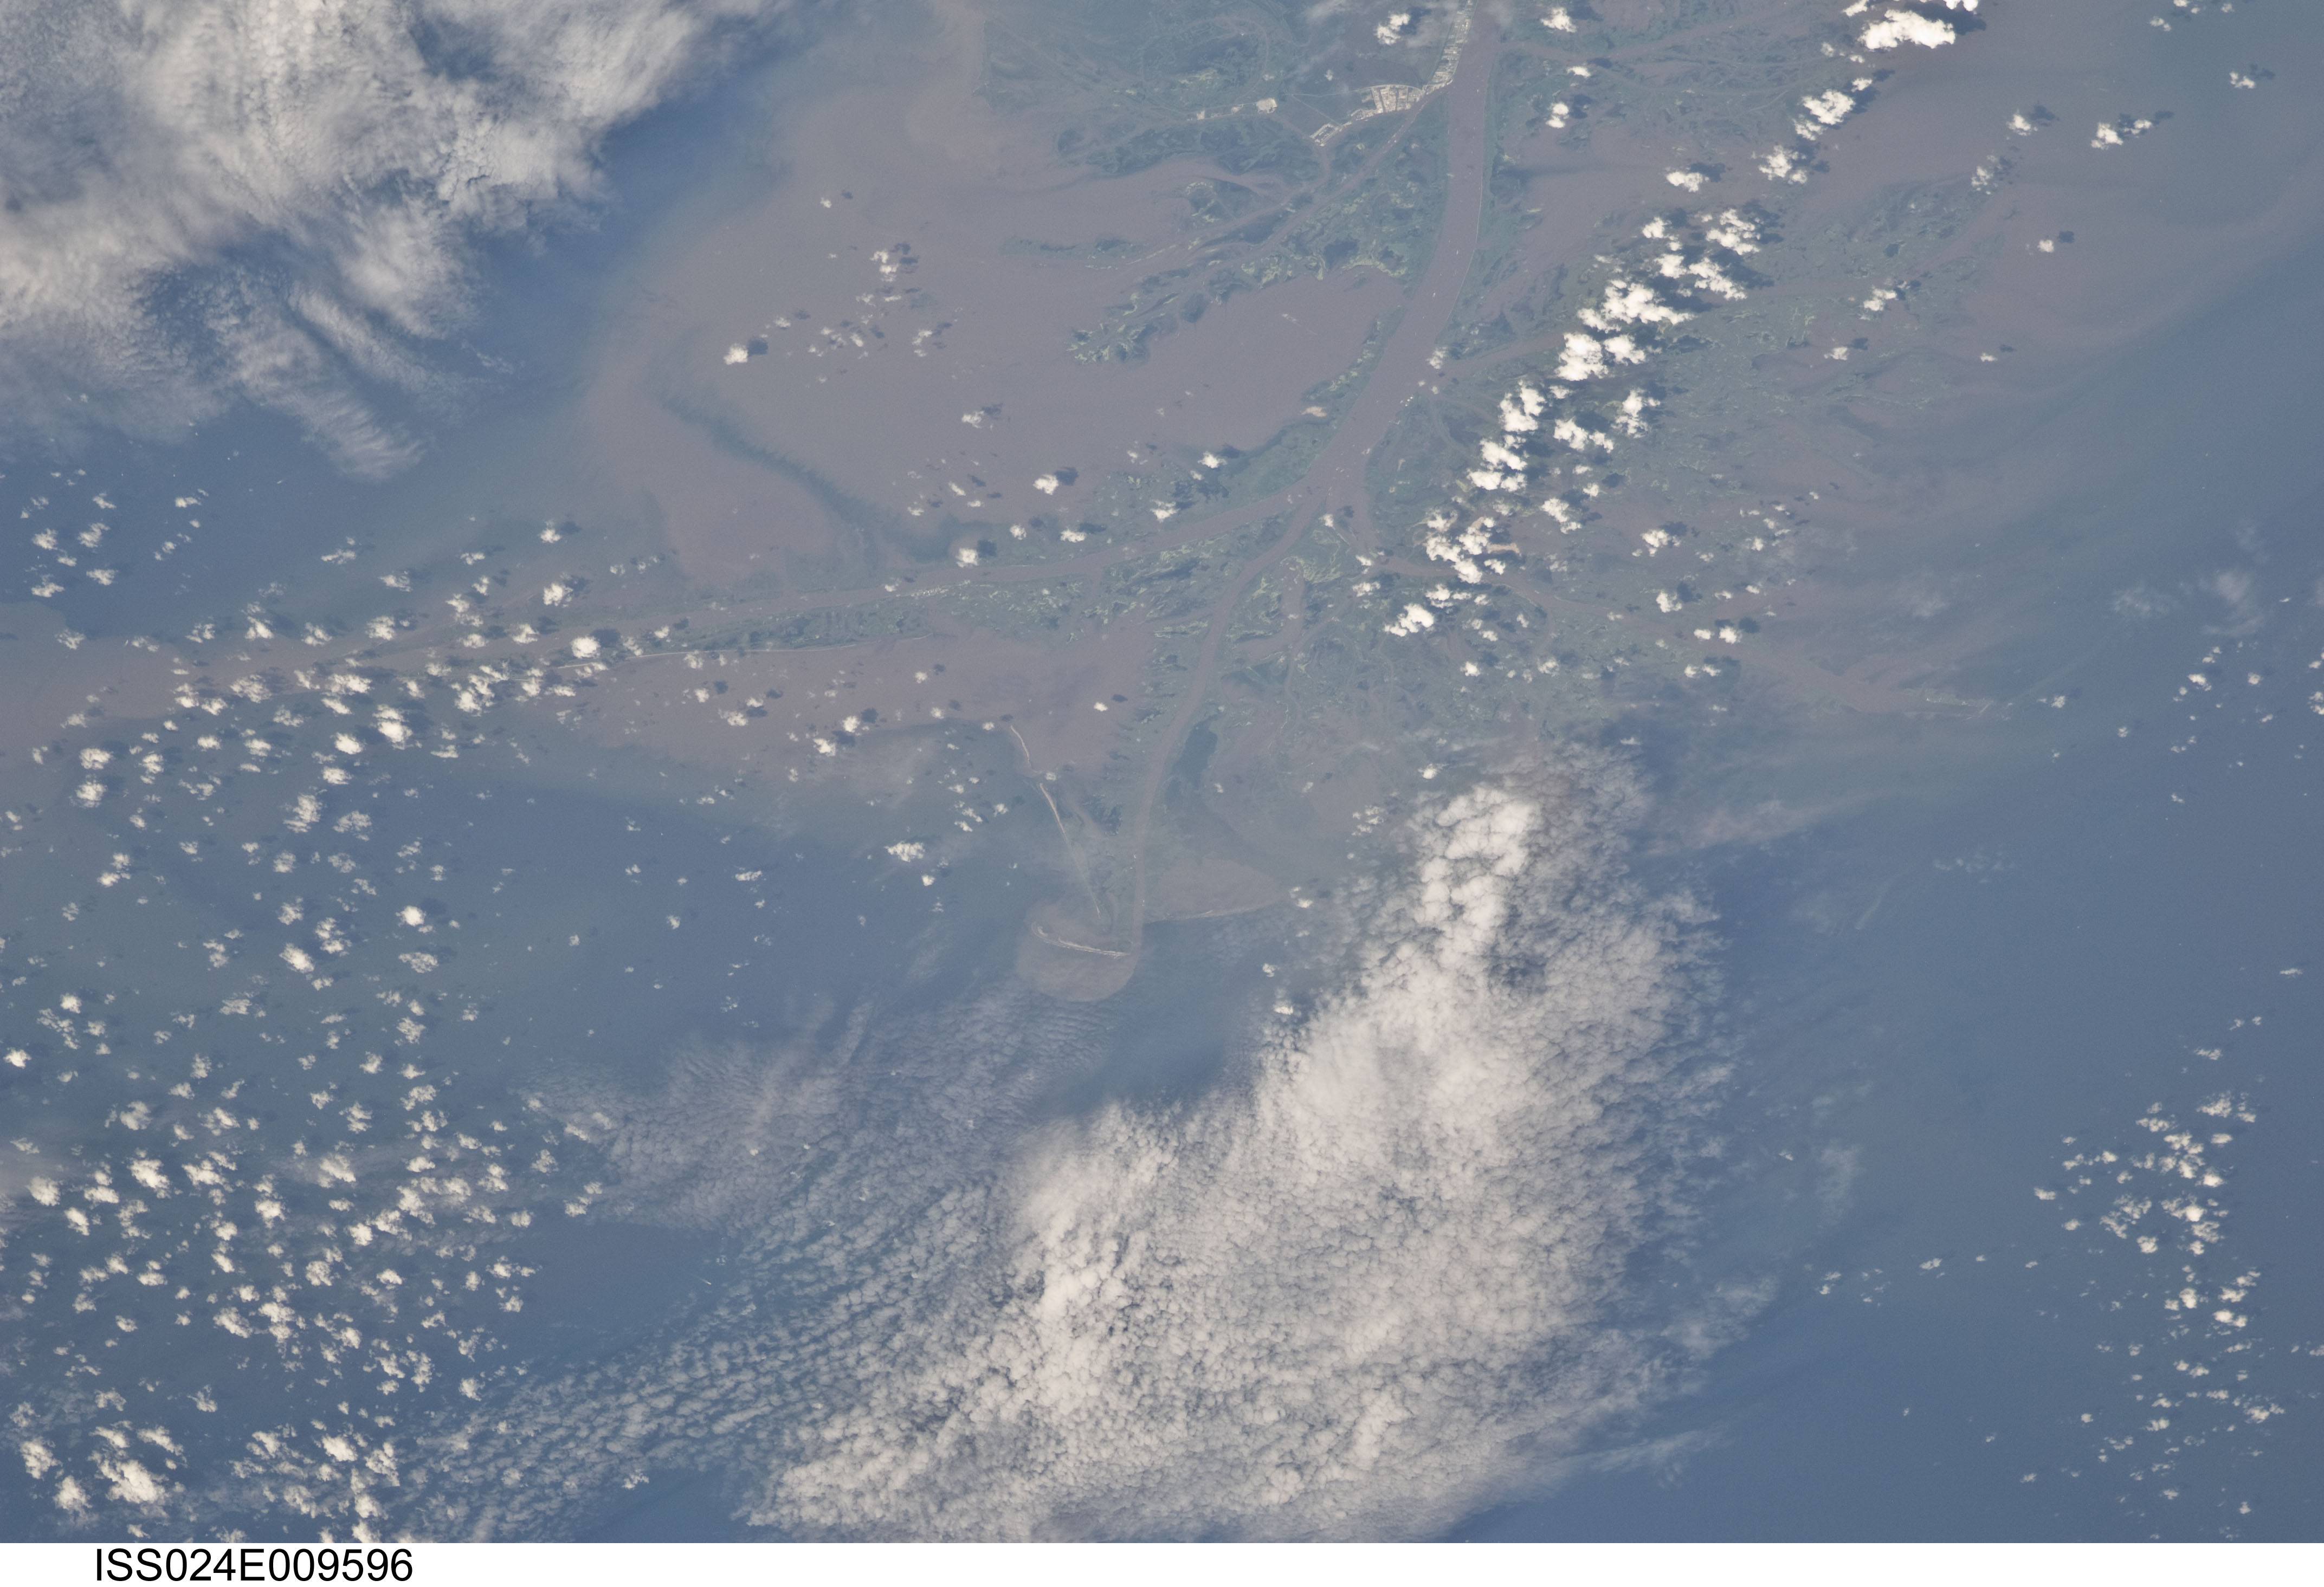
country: USA-LOUISIANA
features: MISSISSIPPI R. DELTA, SEDIMENT
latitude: 29.5
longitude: -89.6
